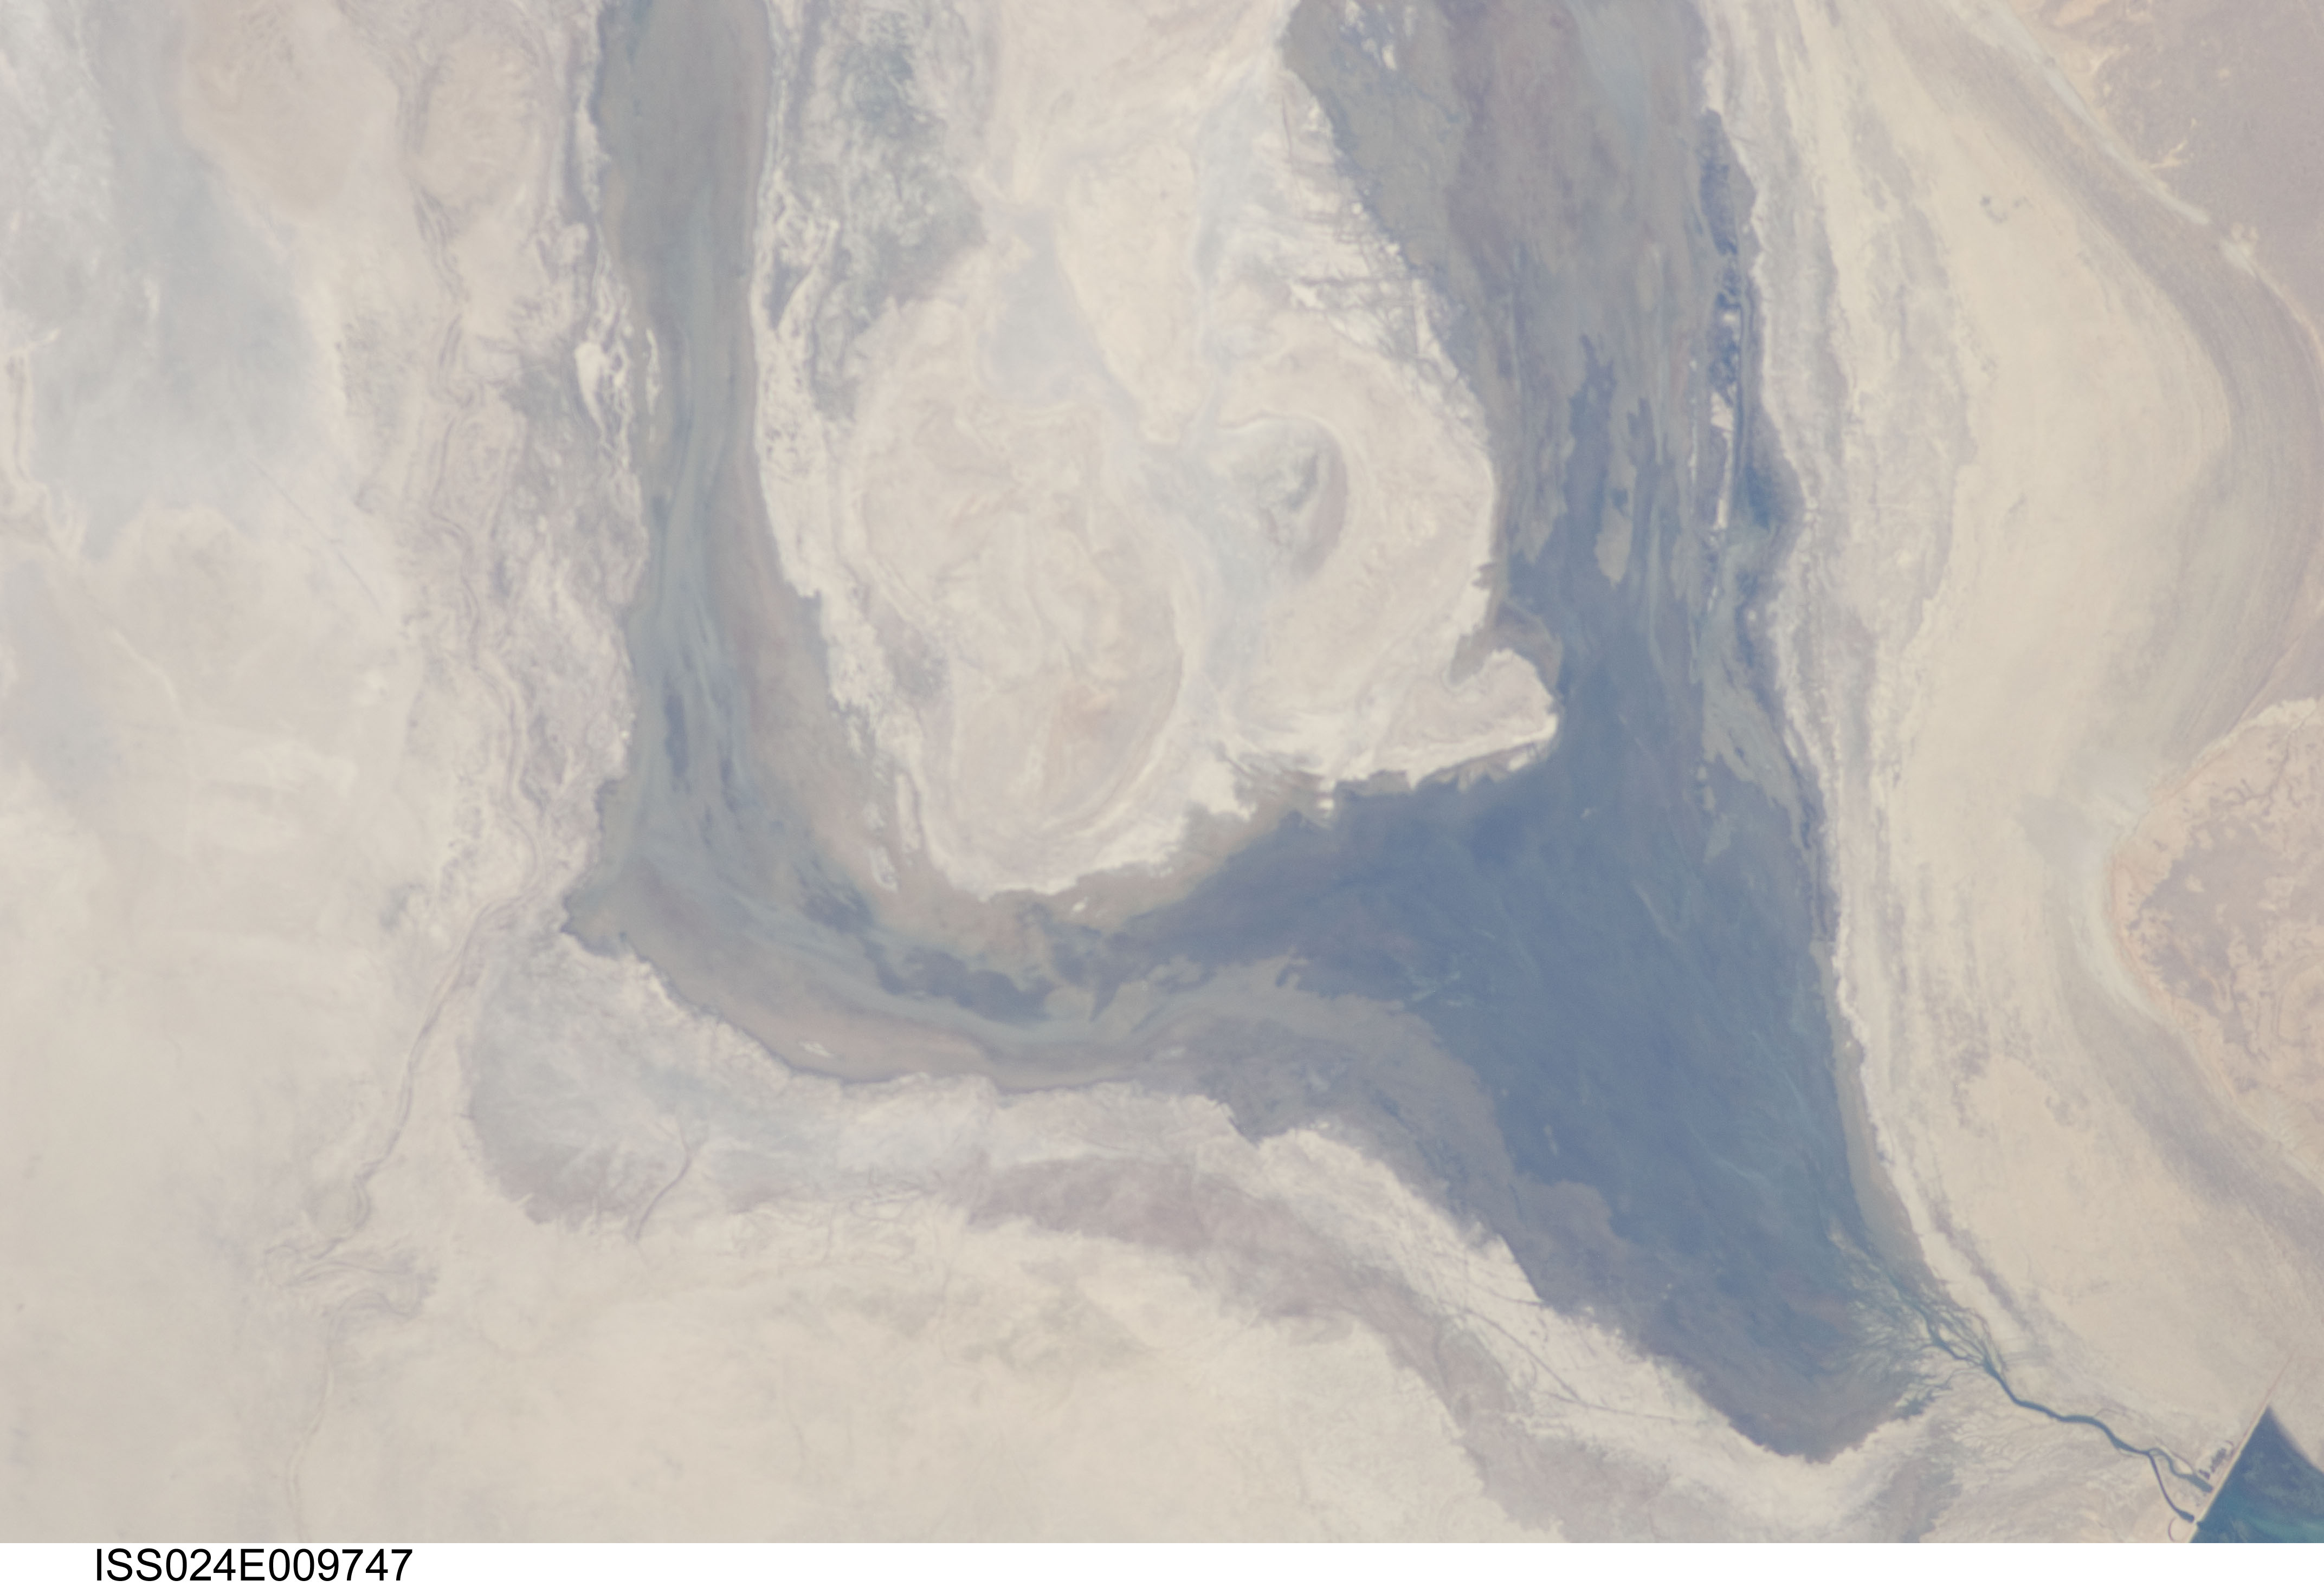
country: KAZAKHSTAN
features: NORTHERN ARAL SEA BASIN SOUTH OF KOKARAL I., EMERGED SHORELINE, DAM, CHAN.
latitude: 46.0
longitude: 60.6
